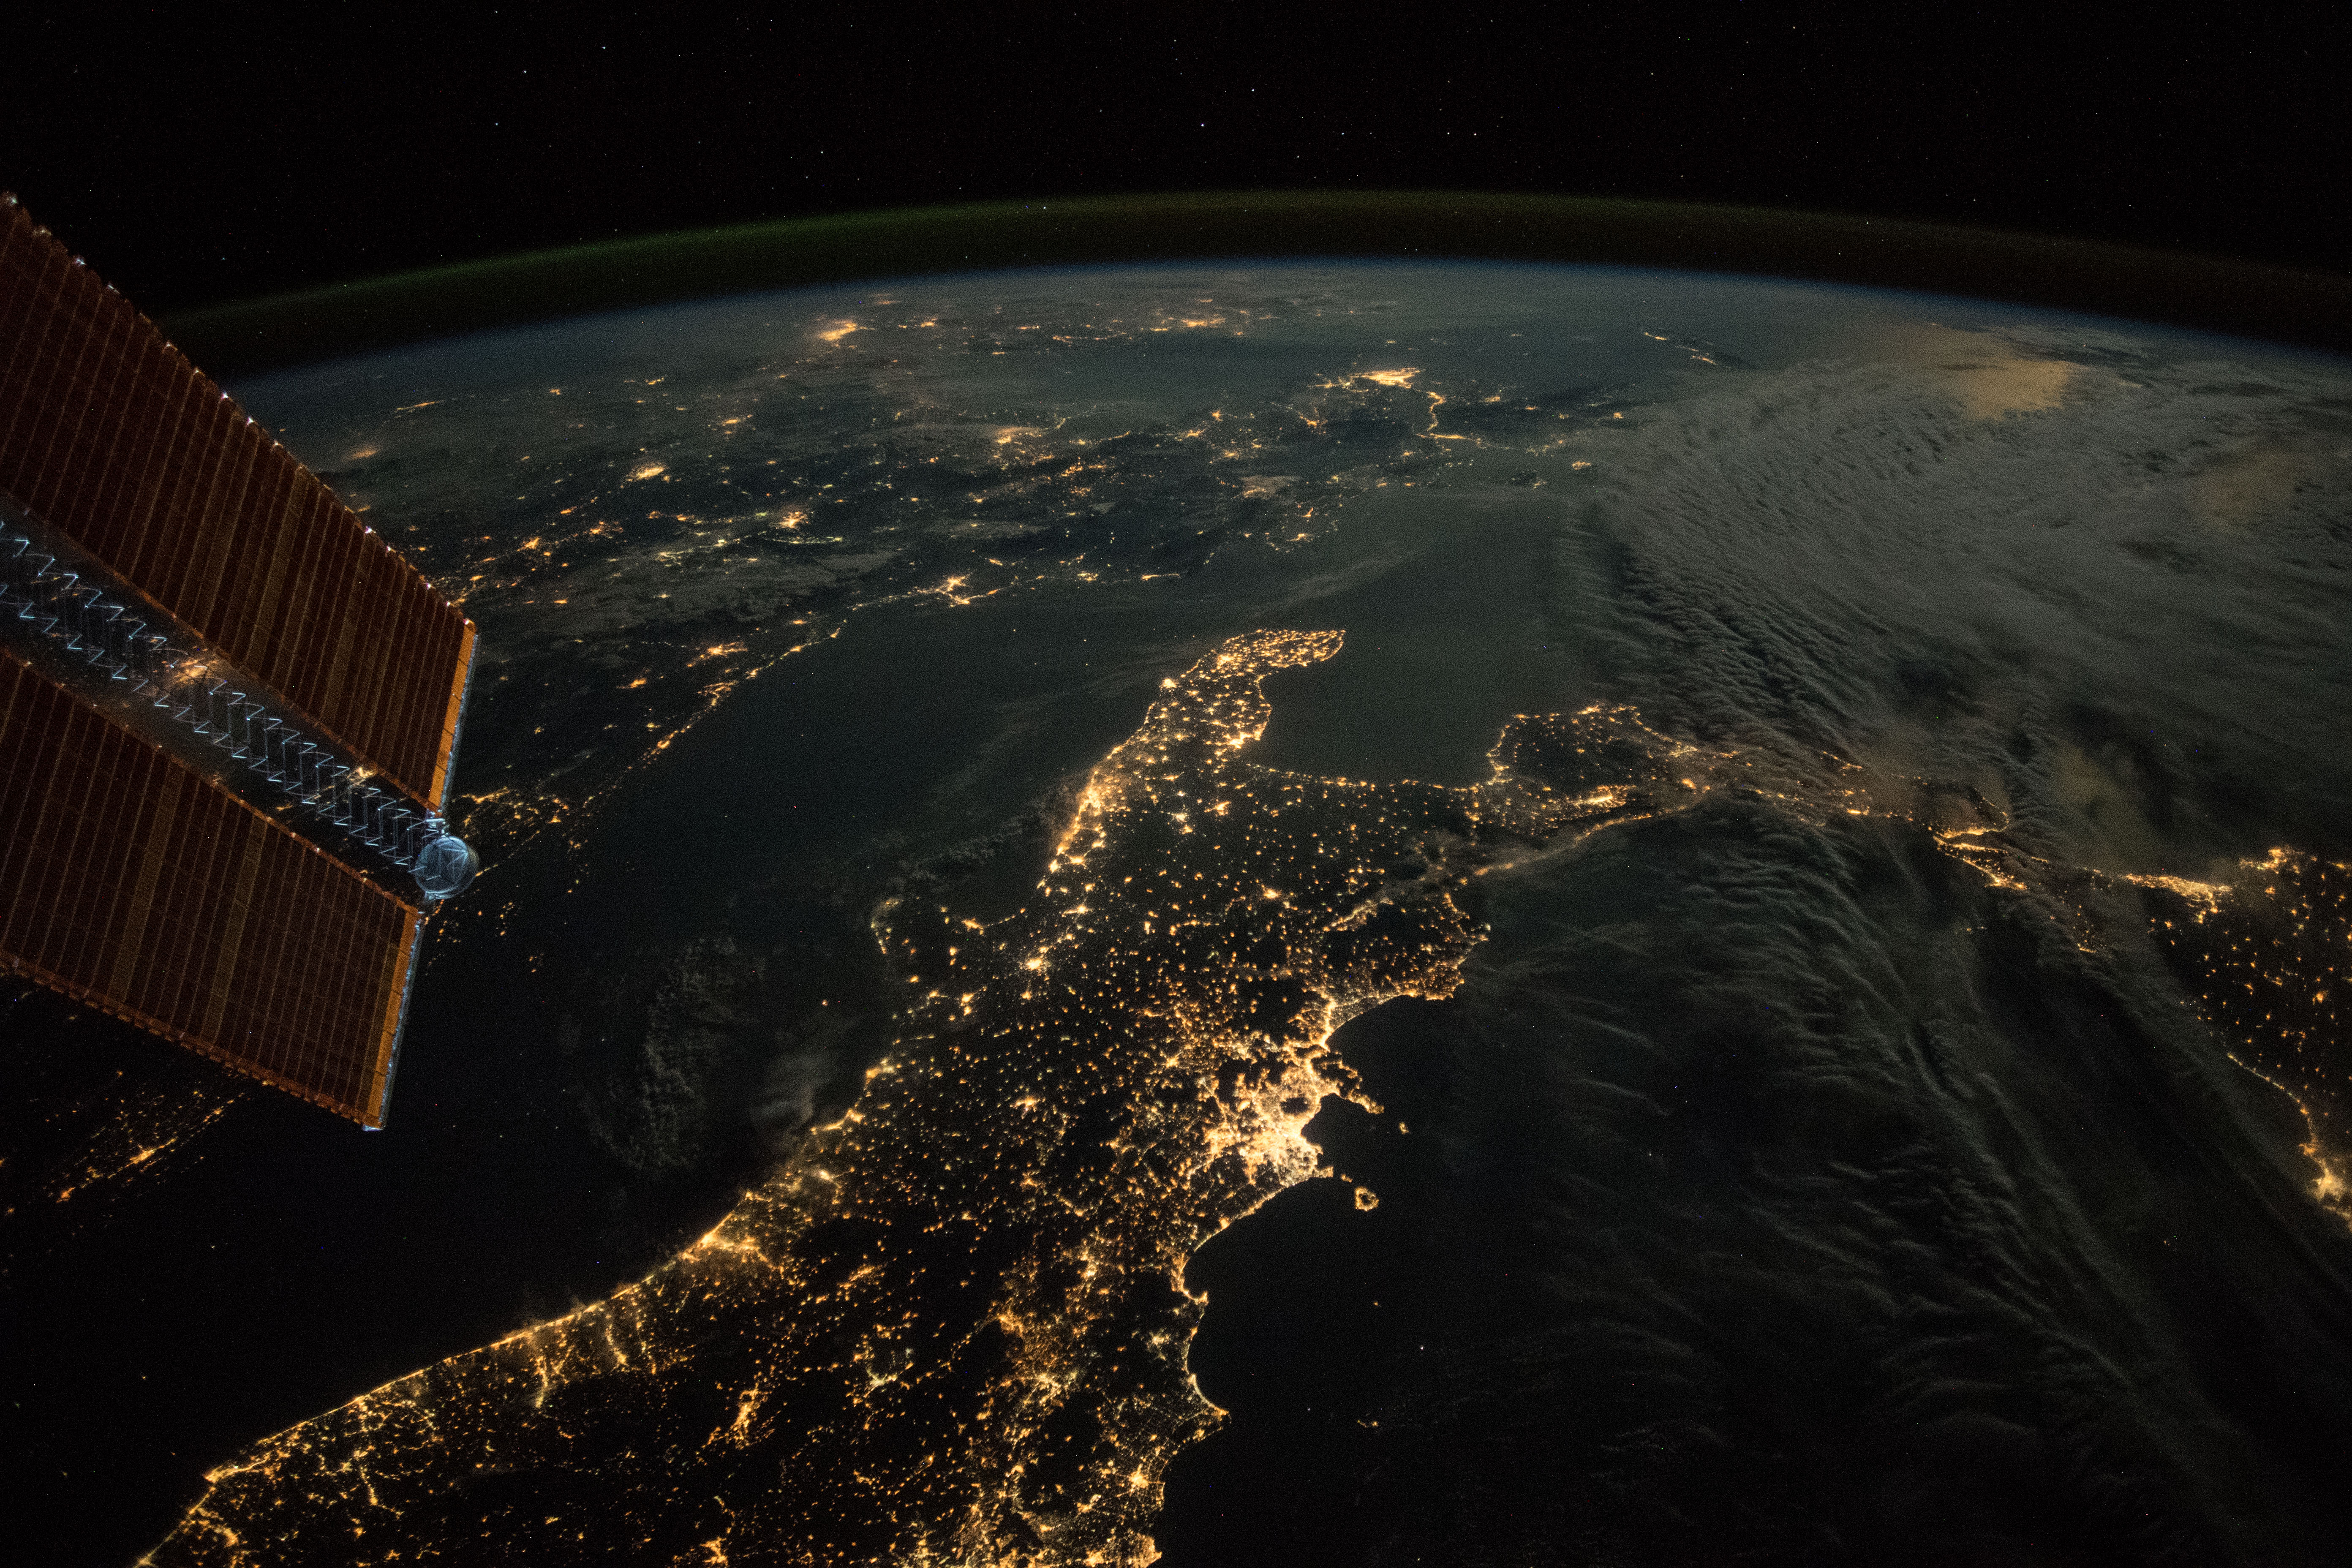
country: ITALY
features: ROME, NAPLES, BARI, TIRANA, CATANIA, PALERMO, ATHENS, ADRIATIC SEA, IONIAN SEA, TYRRHENIAN SEA, MEDITERRANEAN SEA, NIGHT, EARTH LIMB
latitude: 40.6
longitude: 17.1
